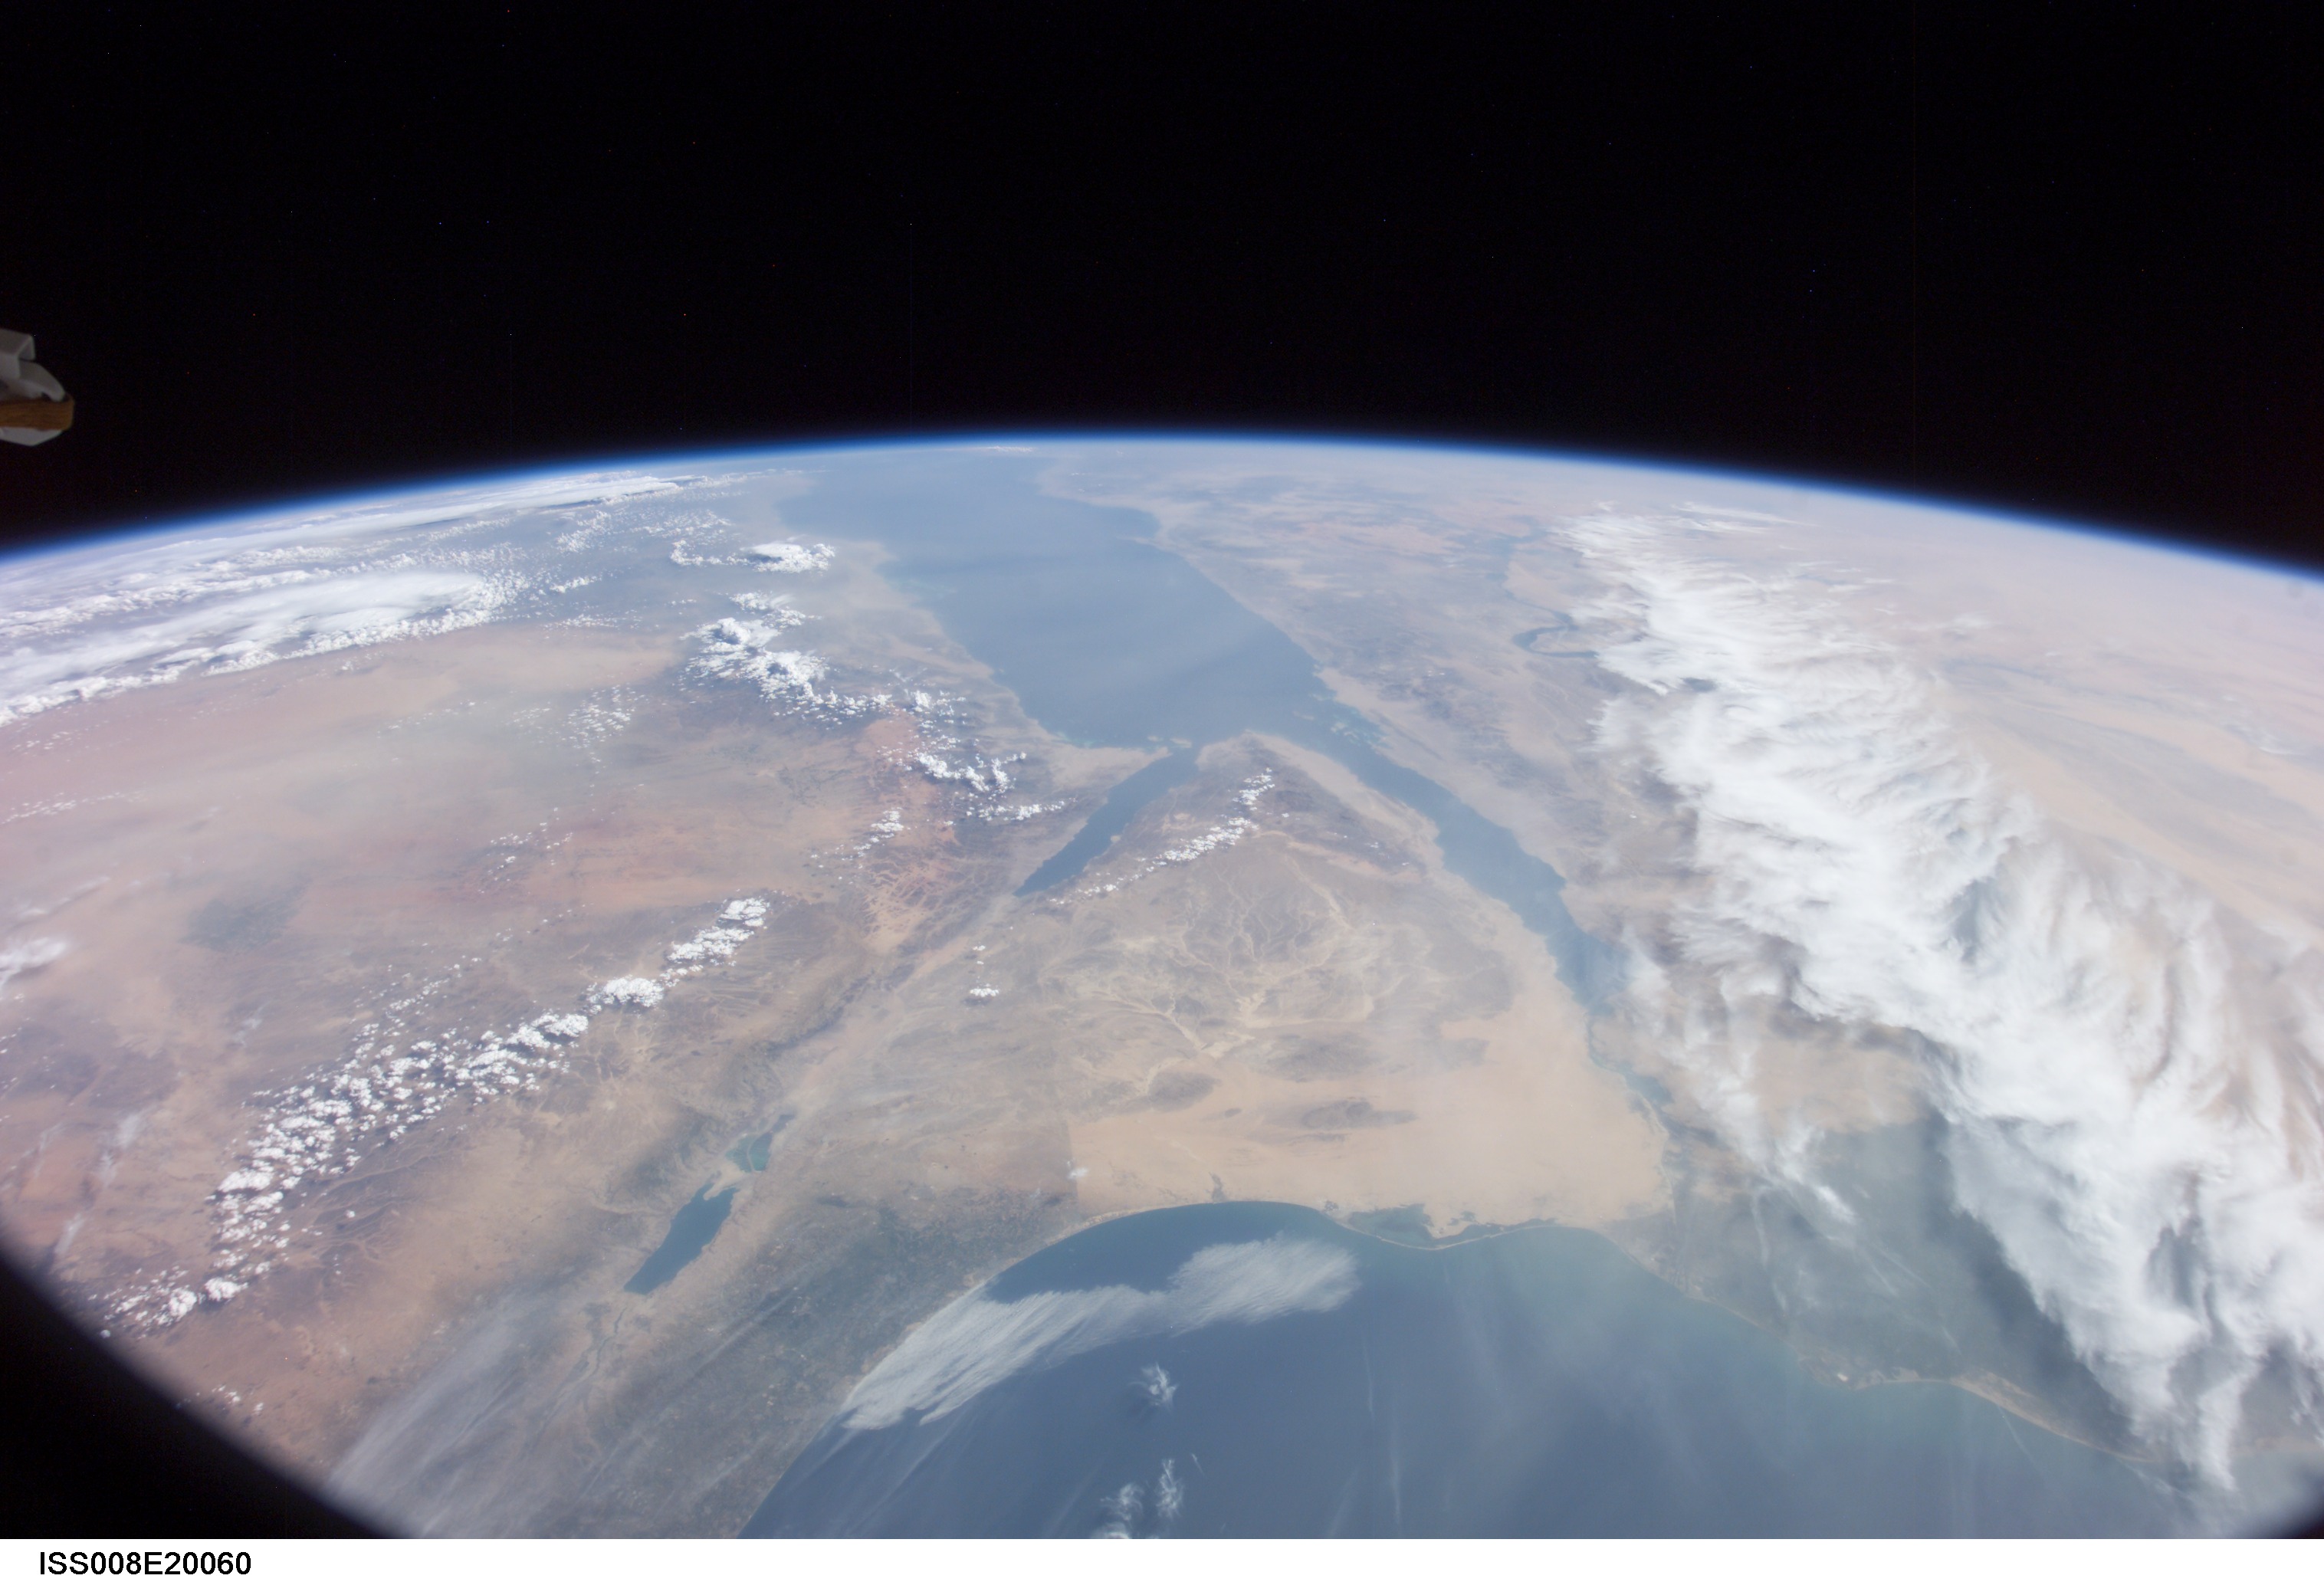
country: EGYPT
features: RED S., ISRAEL, DEAD S., GAZA, MEDITERRANEAN S., ATMOSPHERIC LIMB
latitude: 28.5
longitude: 34.5
